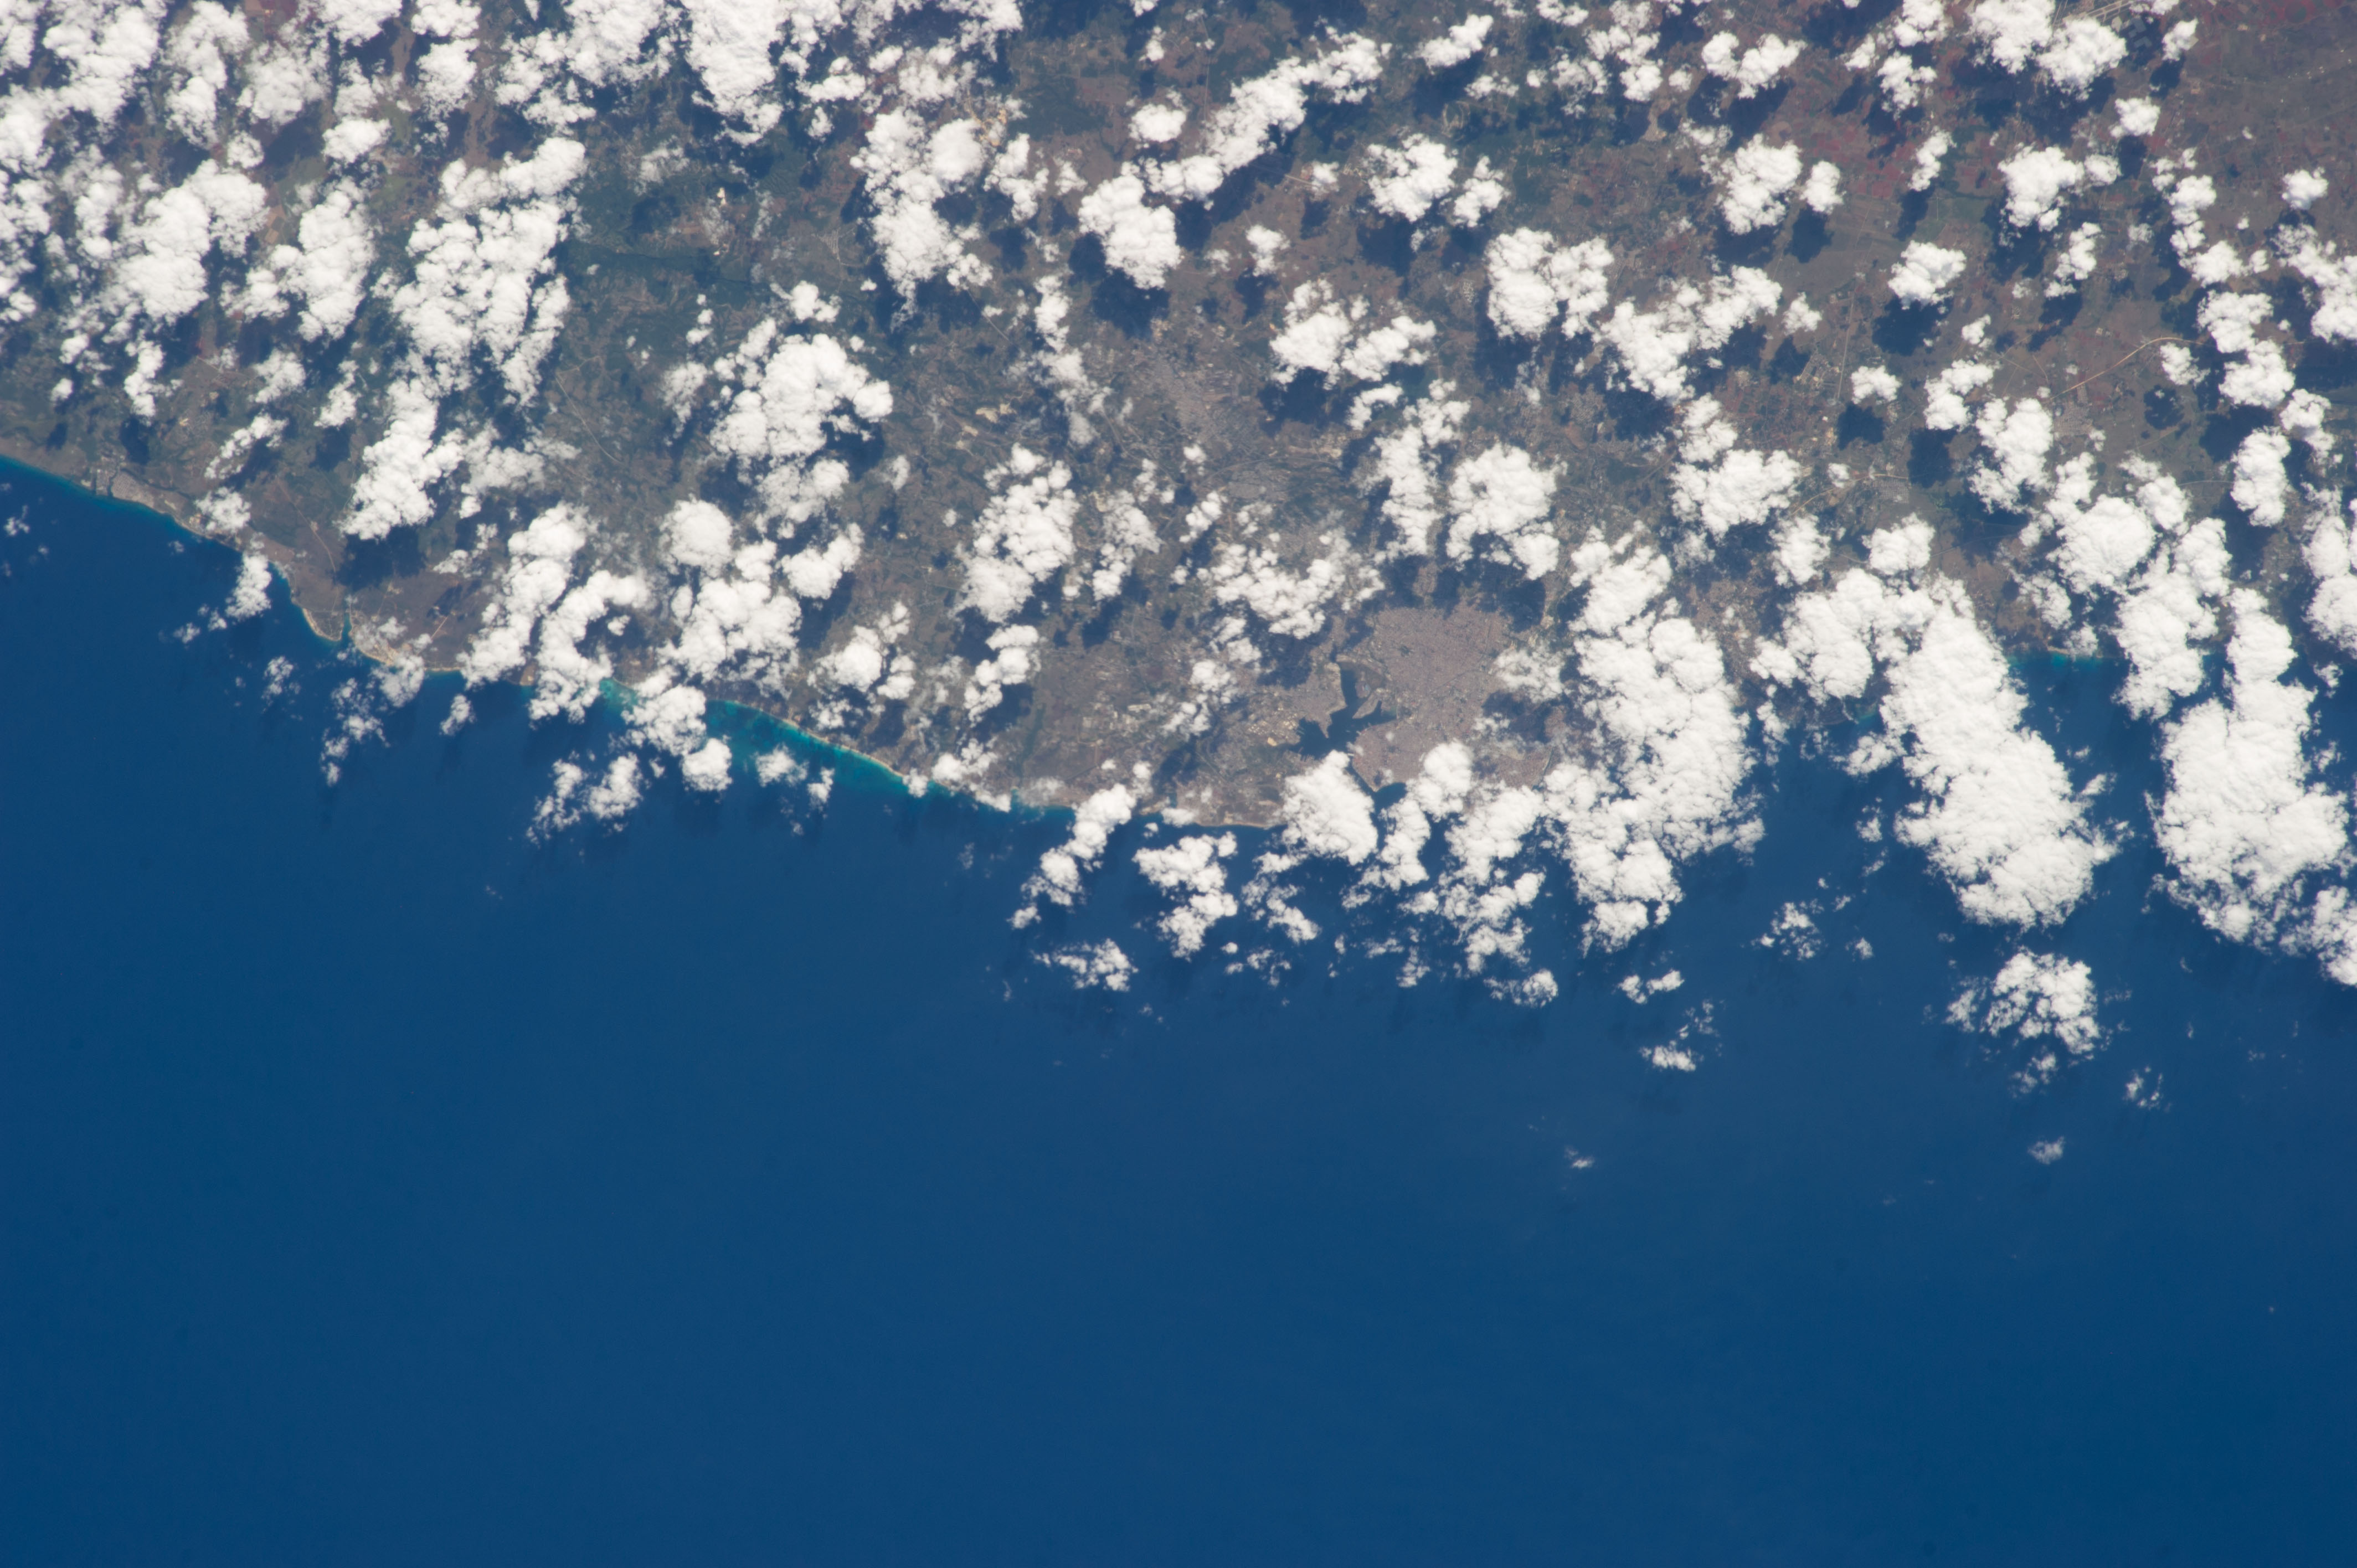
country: CUBA
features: HAVANA, HAVANA PORT
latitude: 23.1
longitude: -82.3
